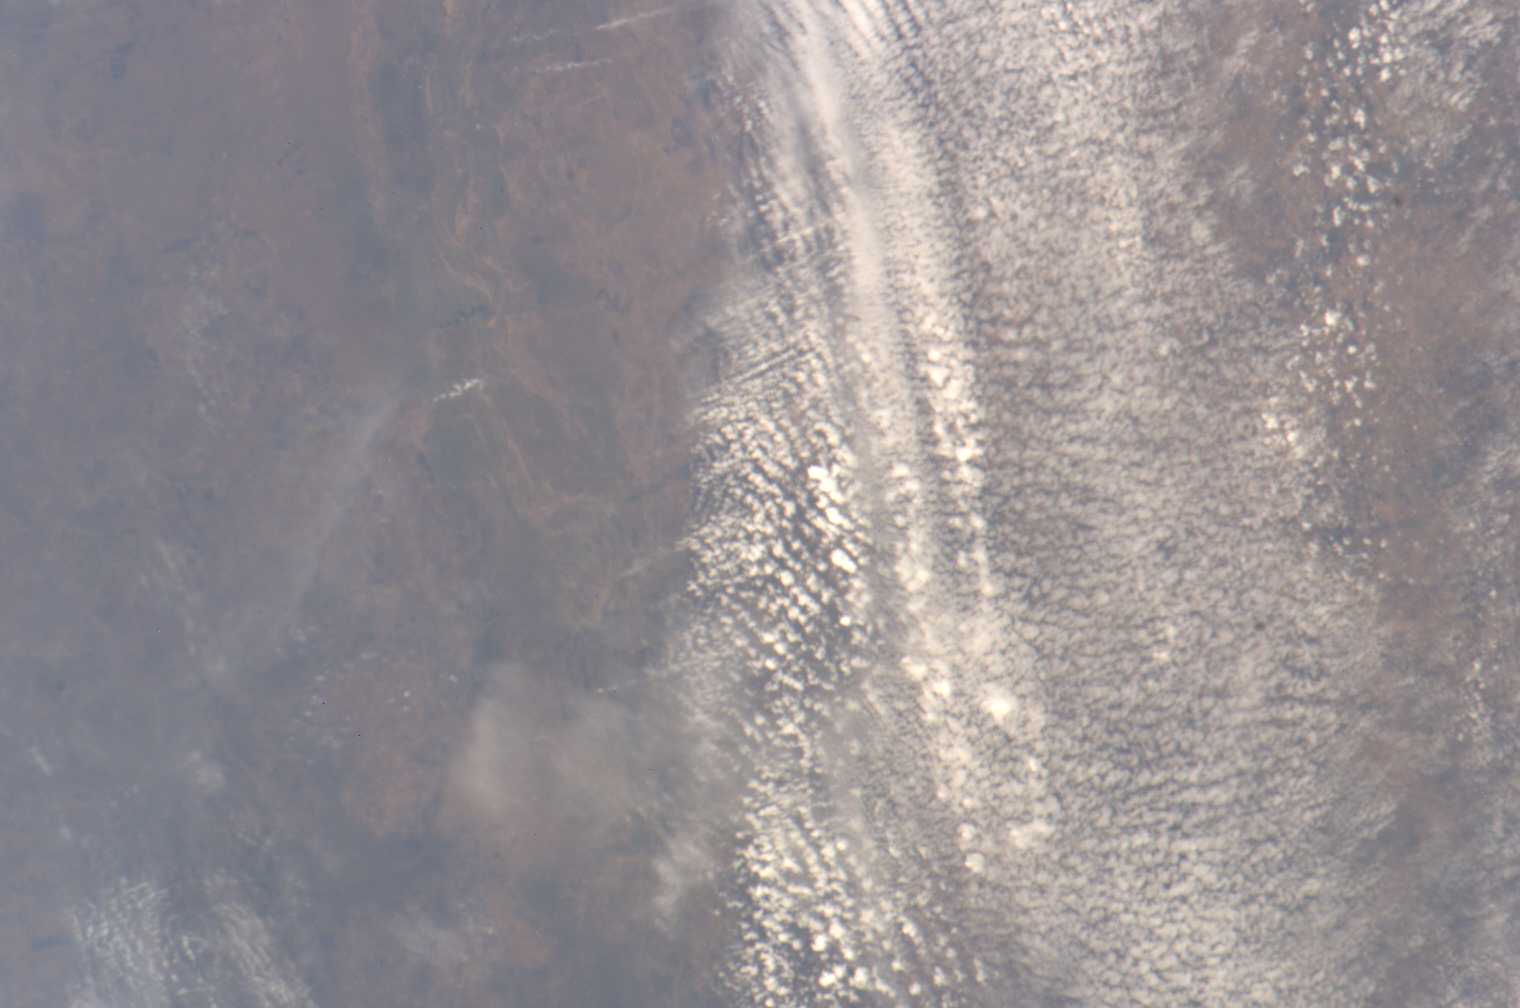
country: SUDAN
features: DRAINAGE BASIN, JUR RIVER
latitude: 8.5
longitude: 28.0
